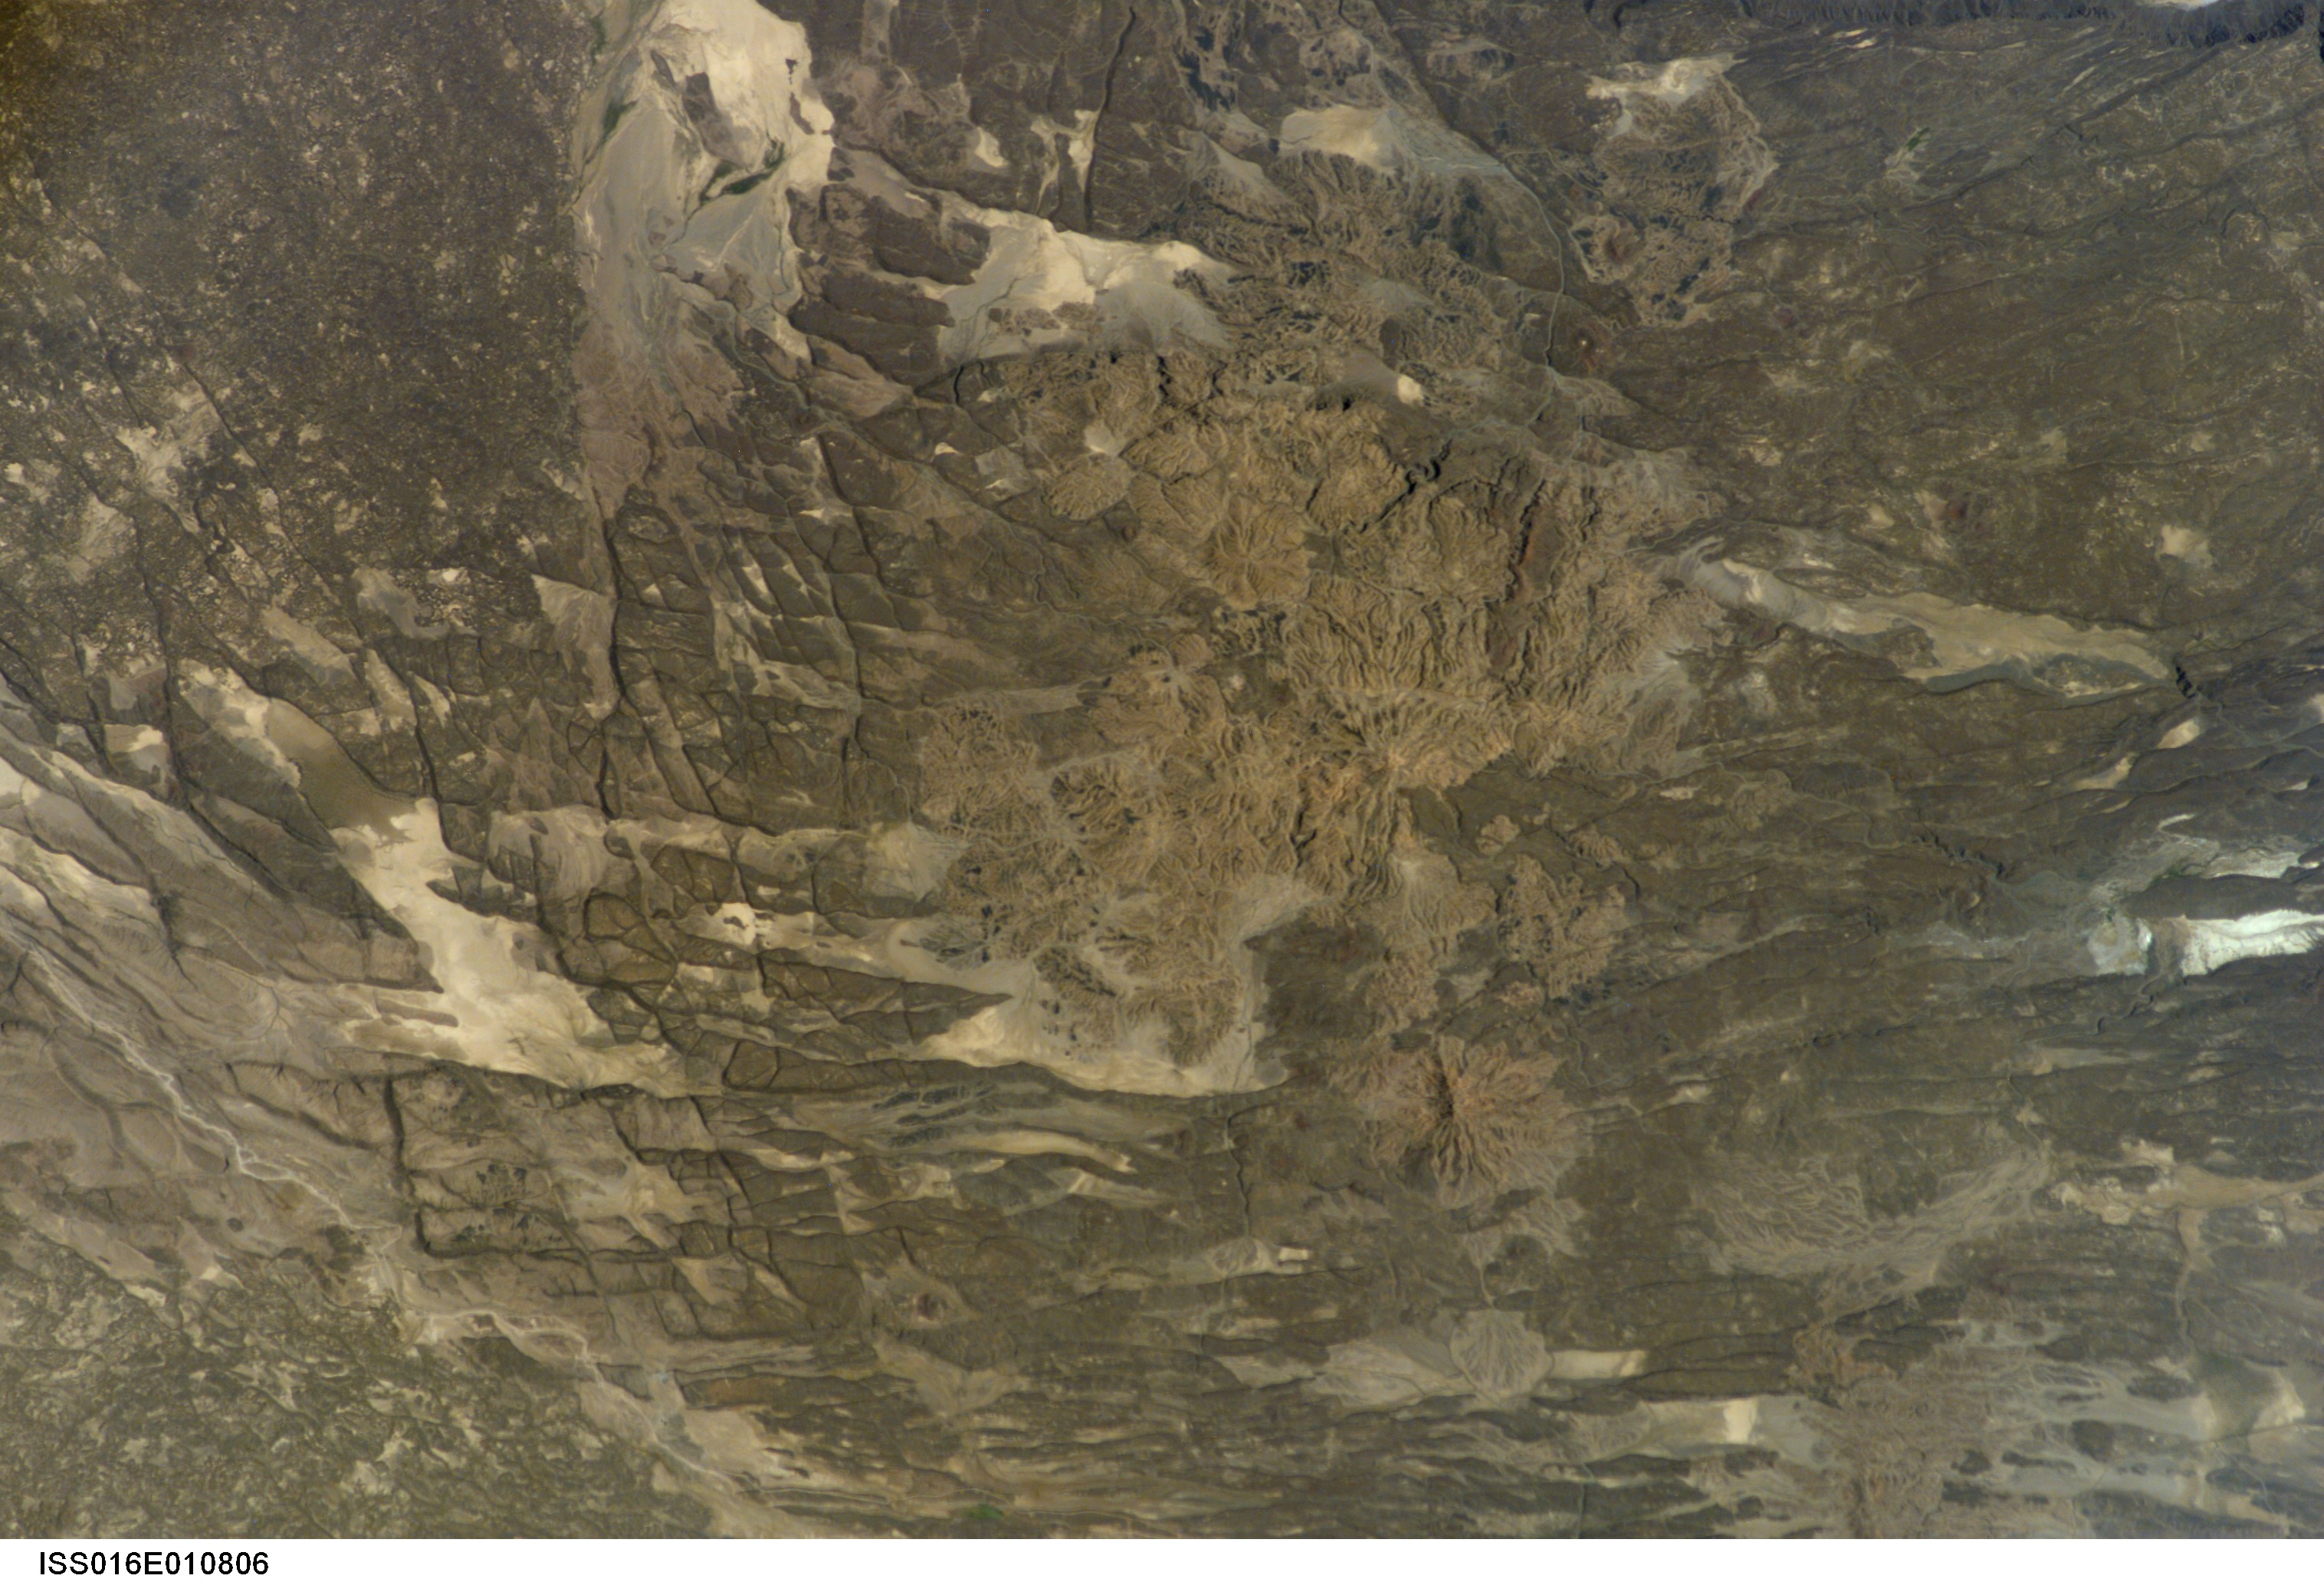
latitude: 12.0
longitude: 41.5
